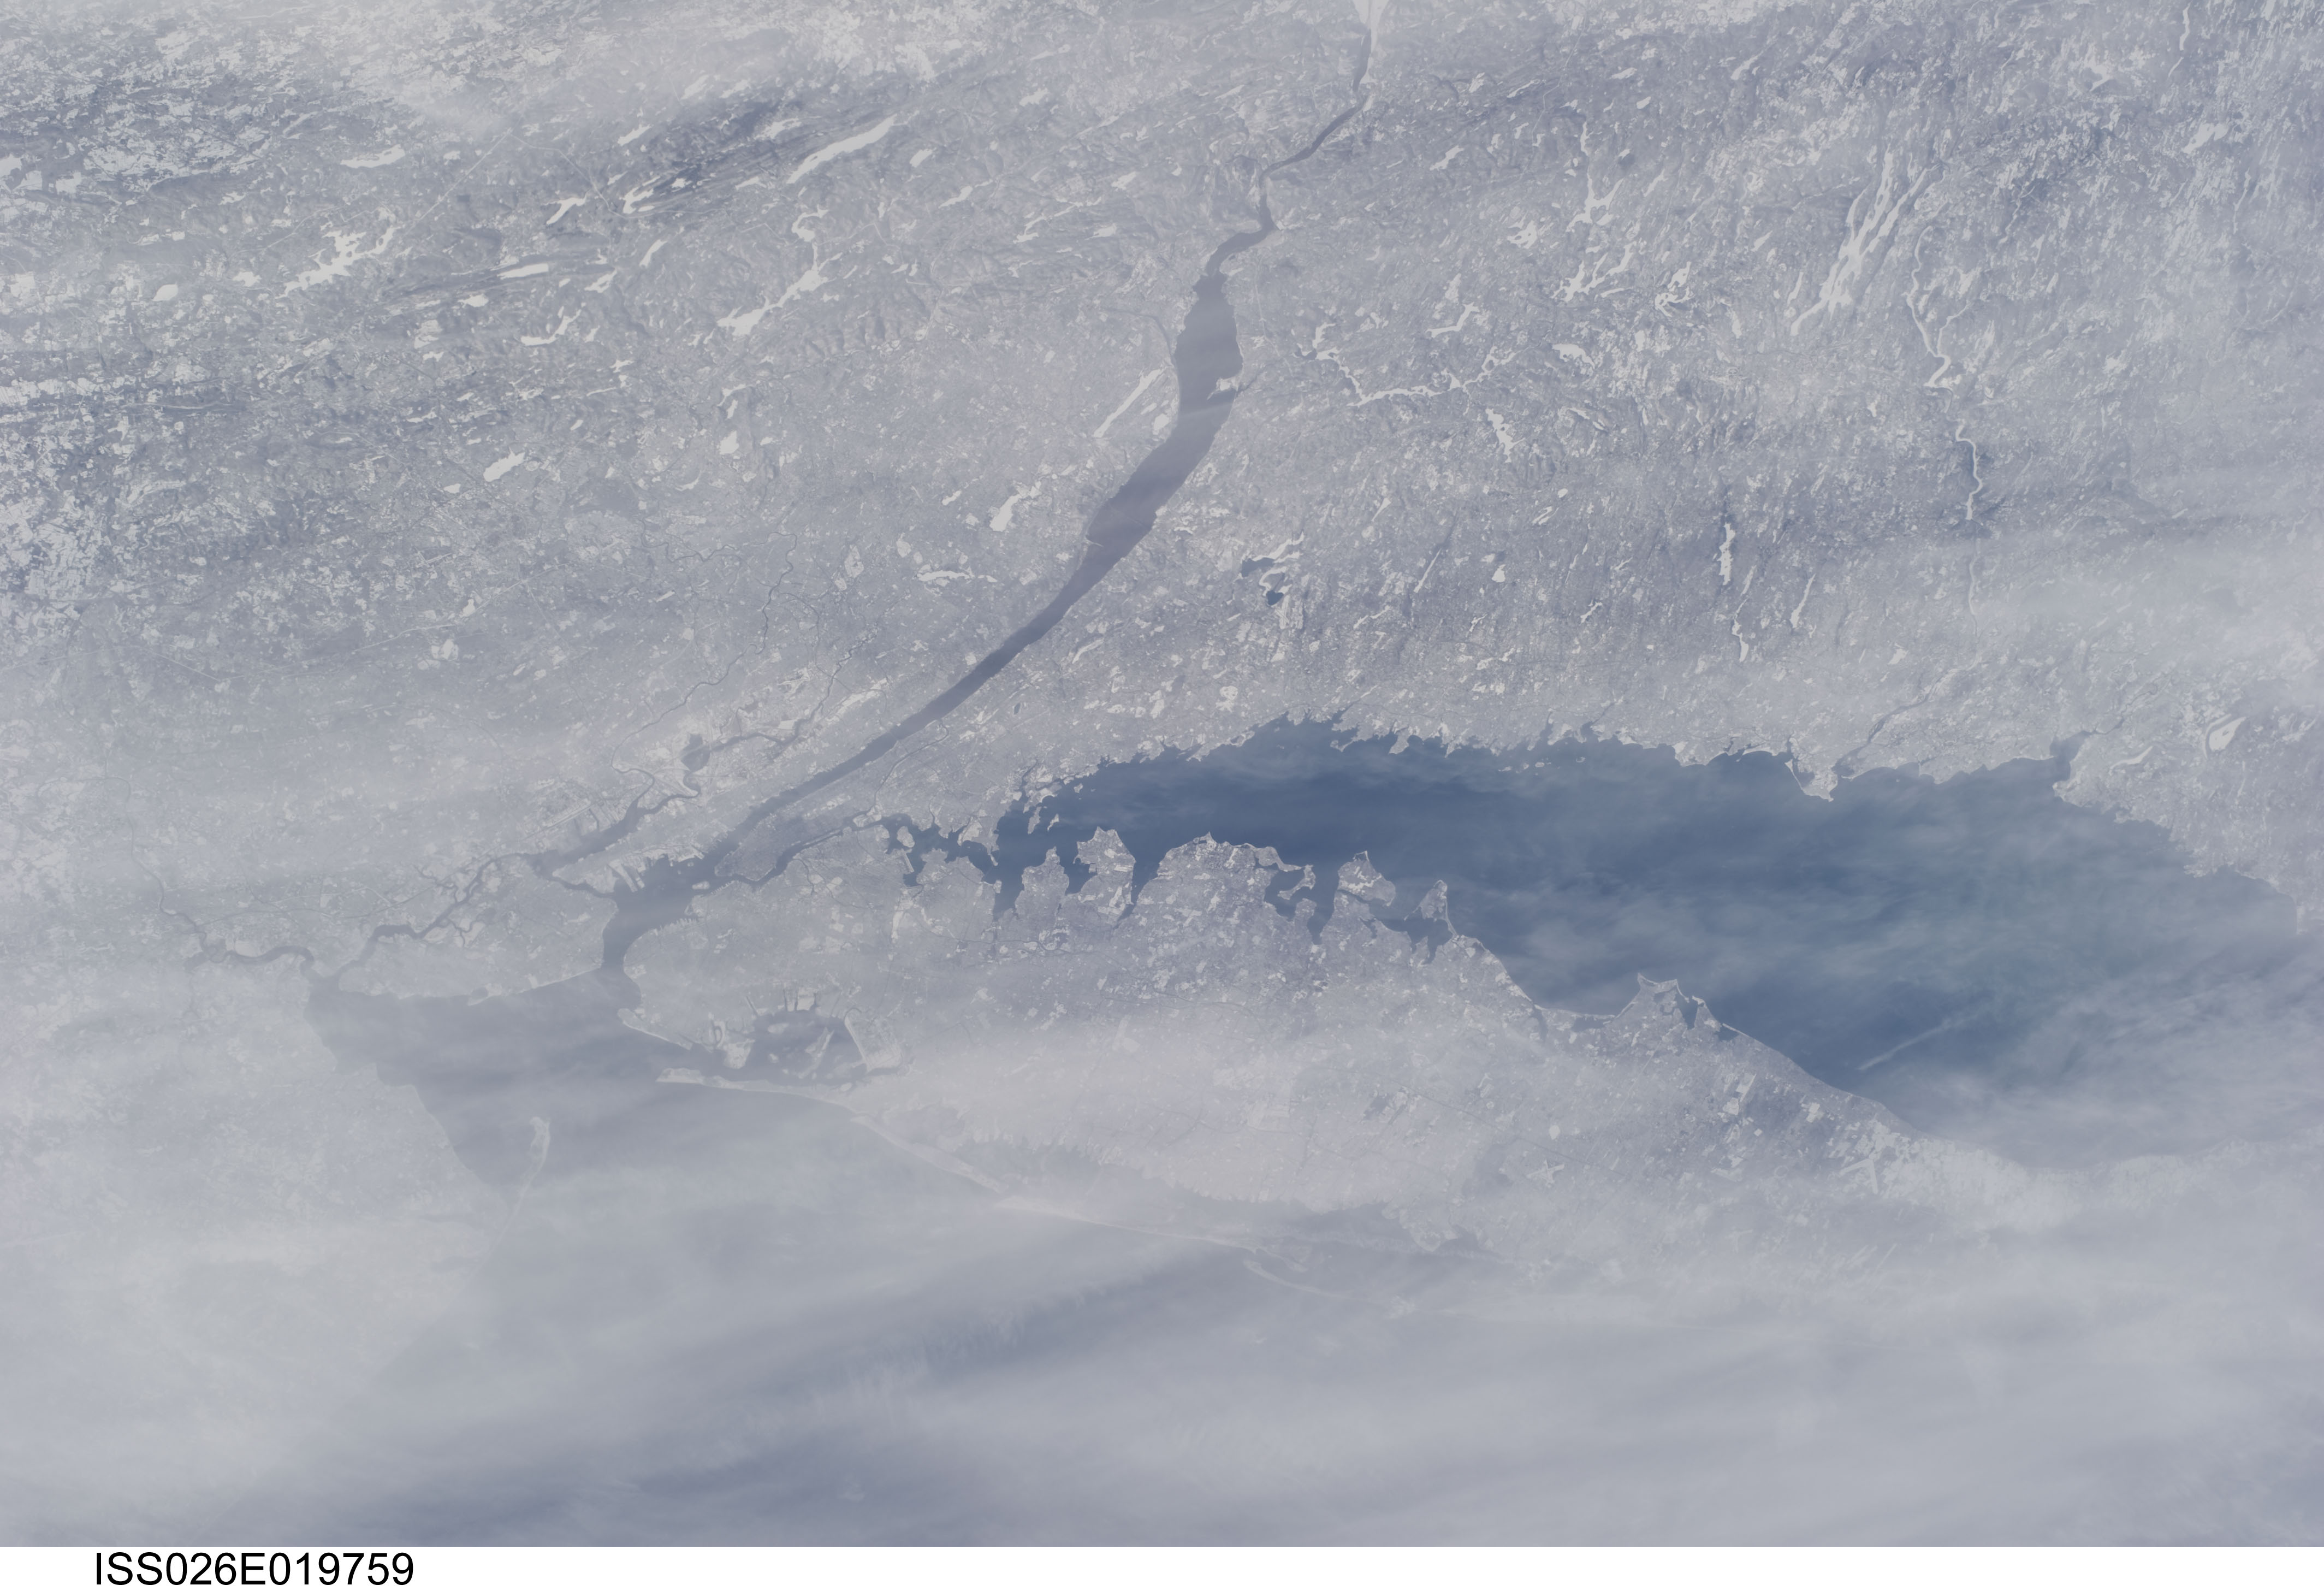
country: USA-NEW YORK
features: NYC, HUDSON R., LONG ISLAND, SNOW
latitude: 41.0
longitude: -73.5
